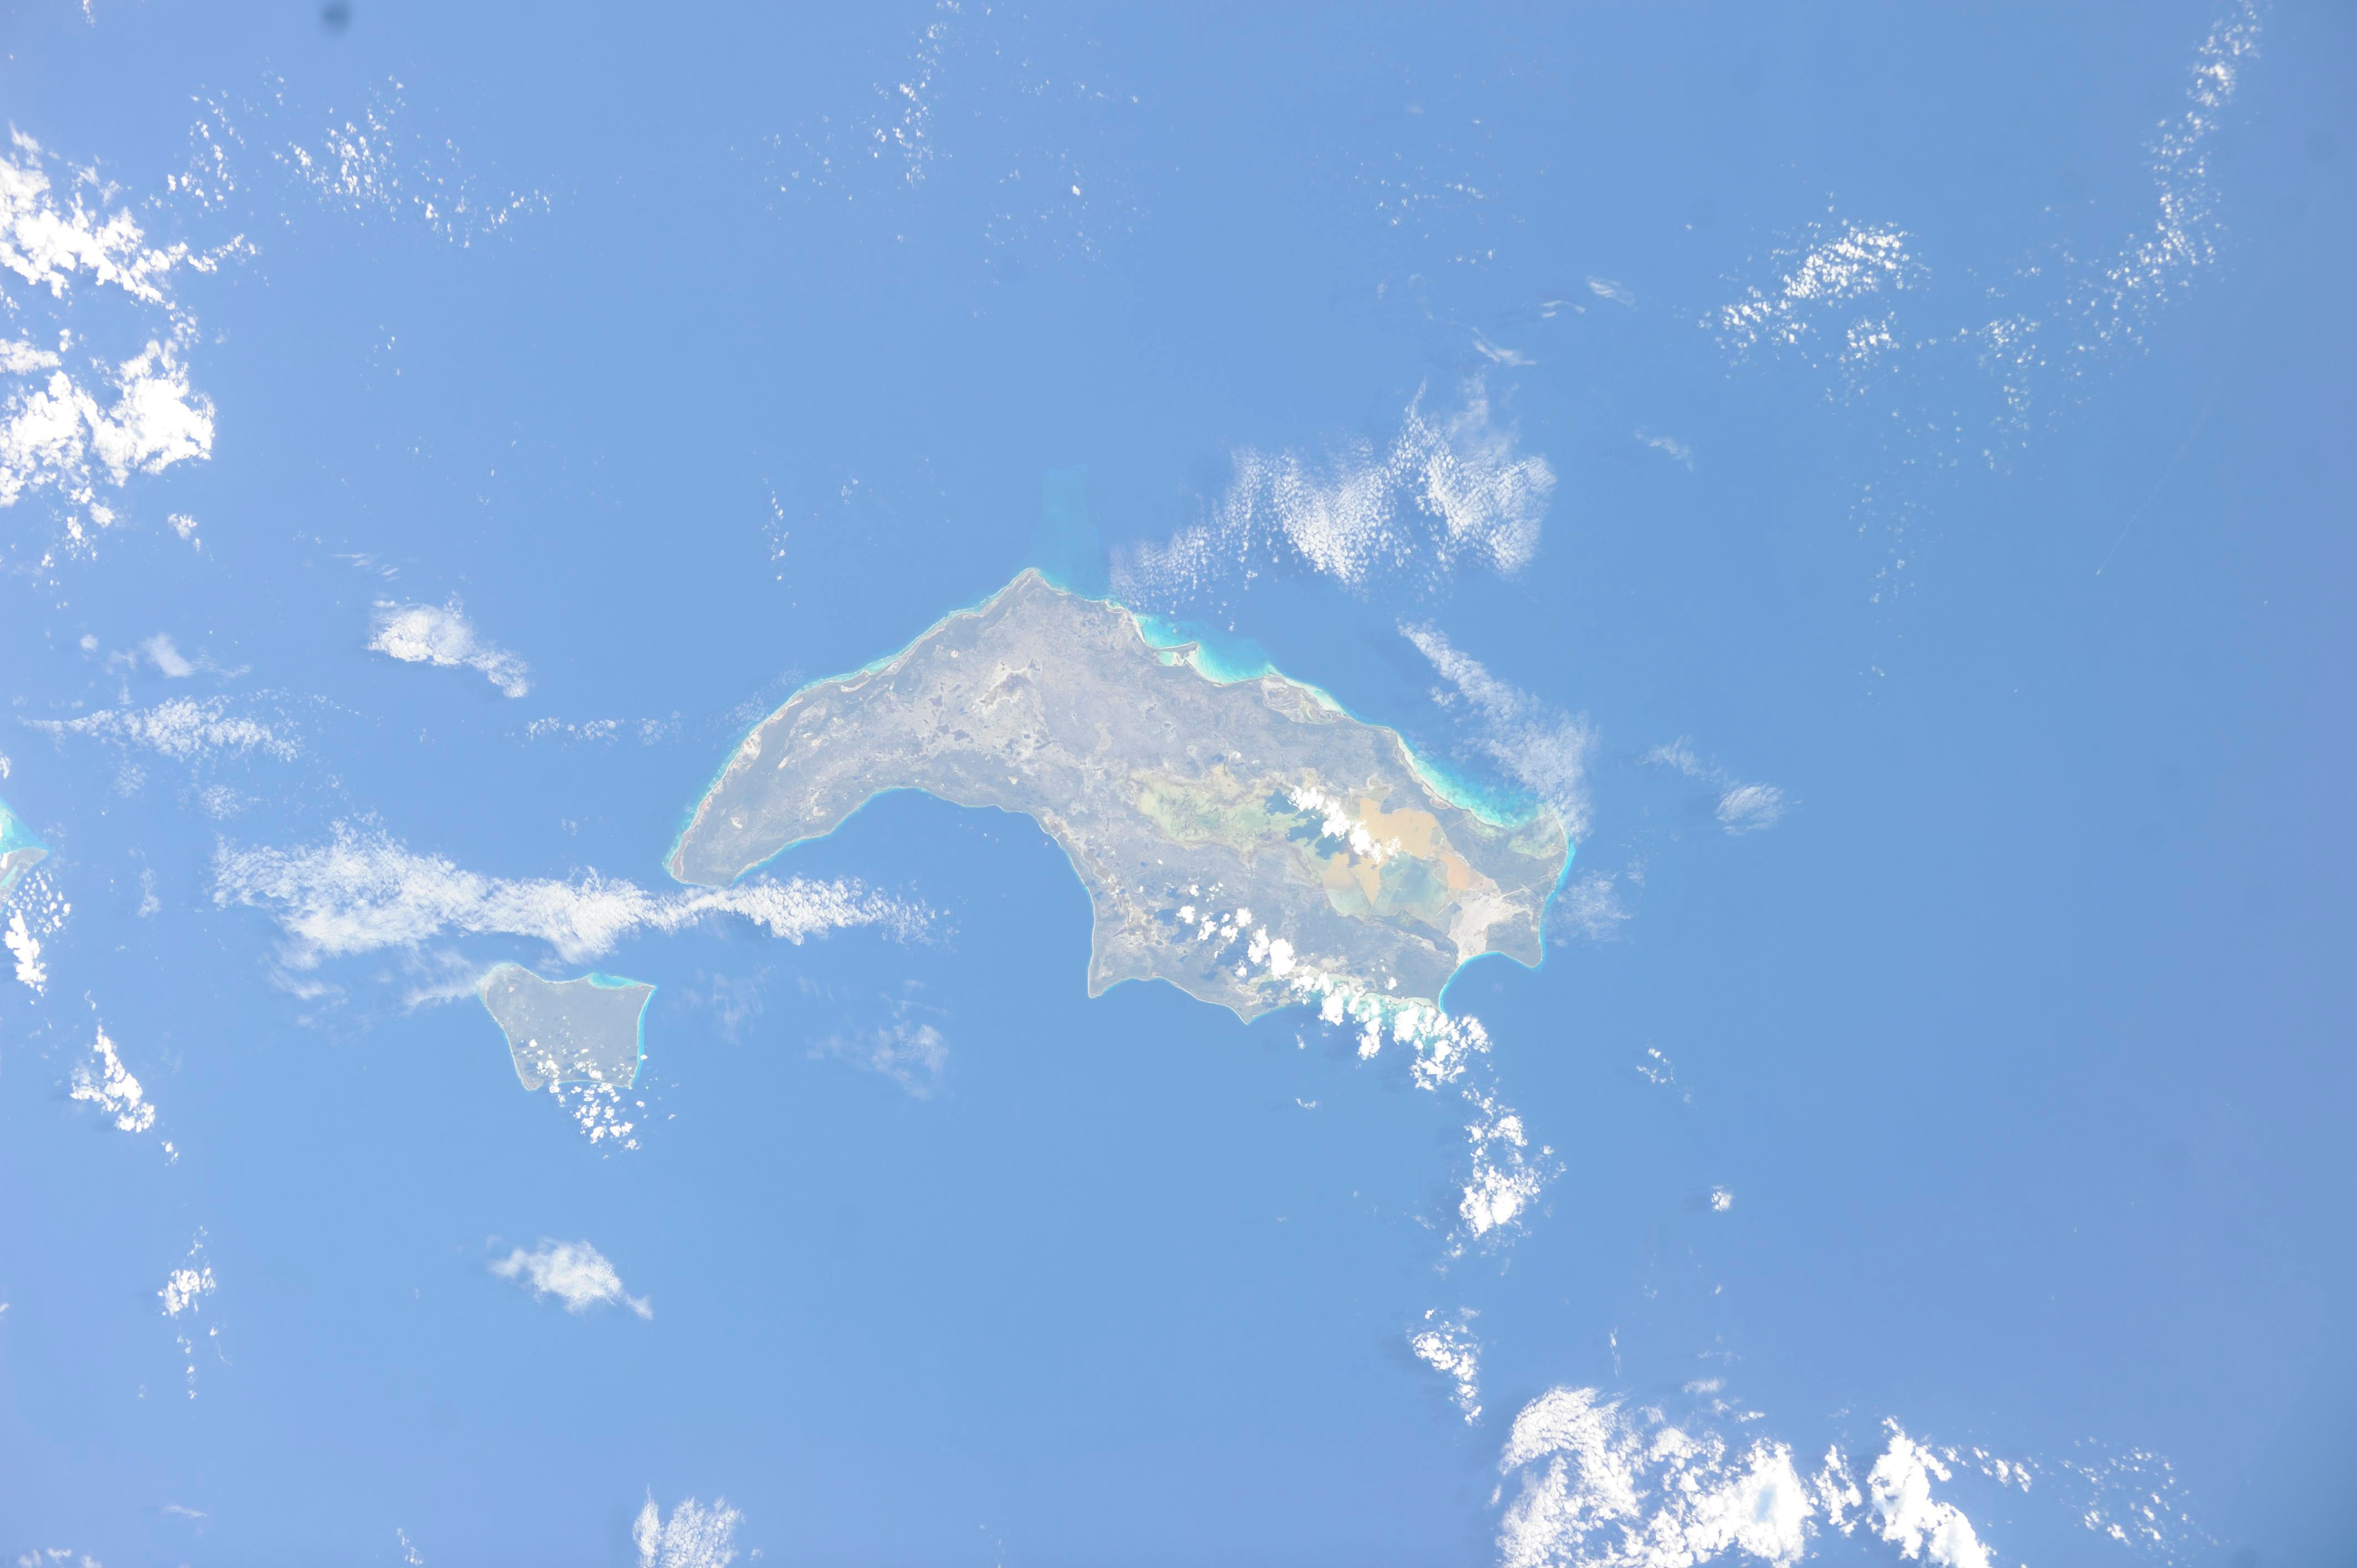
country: BAHAMAS
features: GREAT INAGUA I., LITTLE UNAGUA I., REEFS
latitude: 21.0
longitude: -73.5
